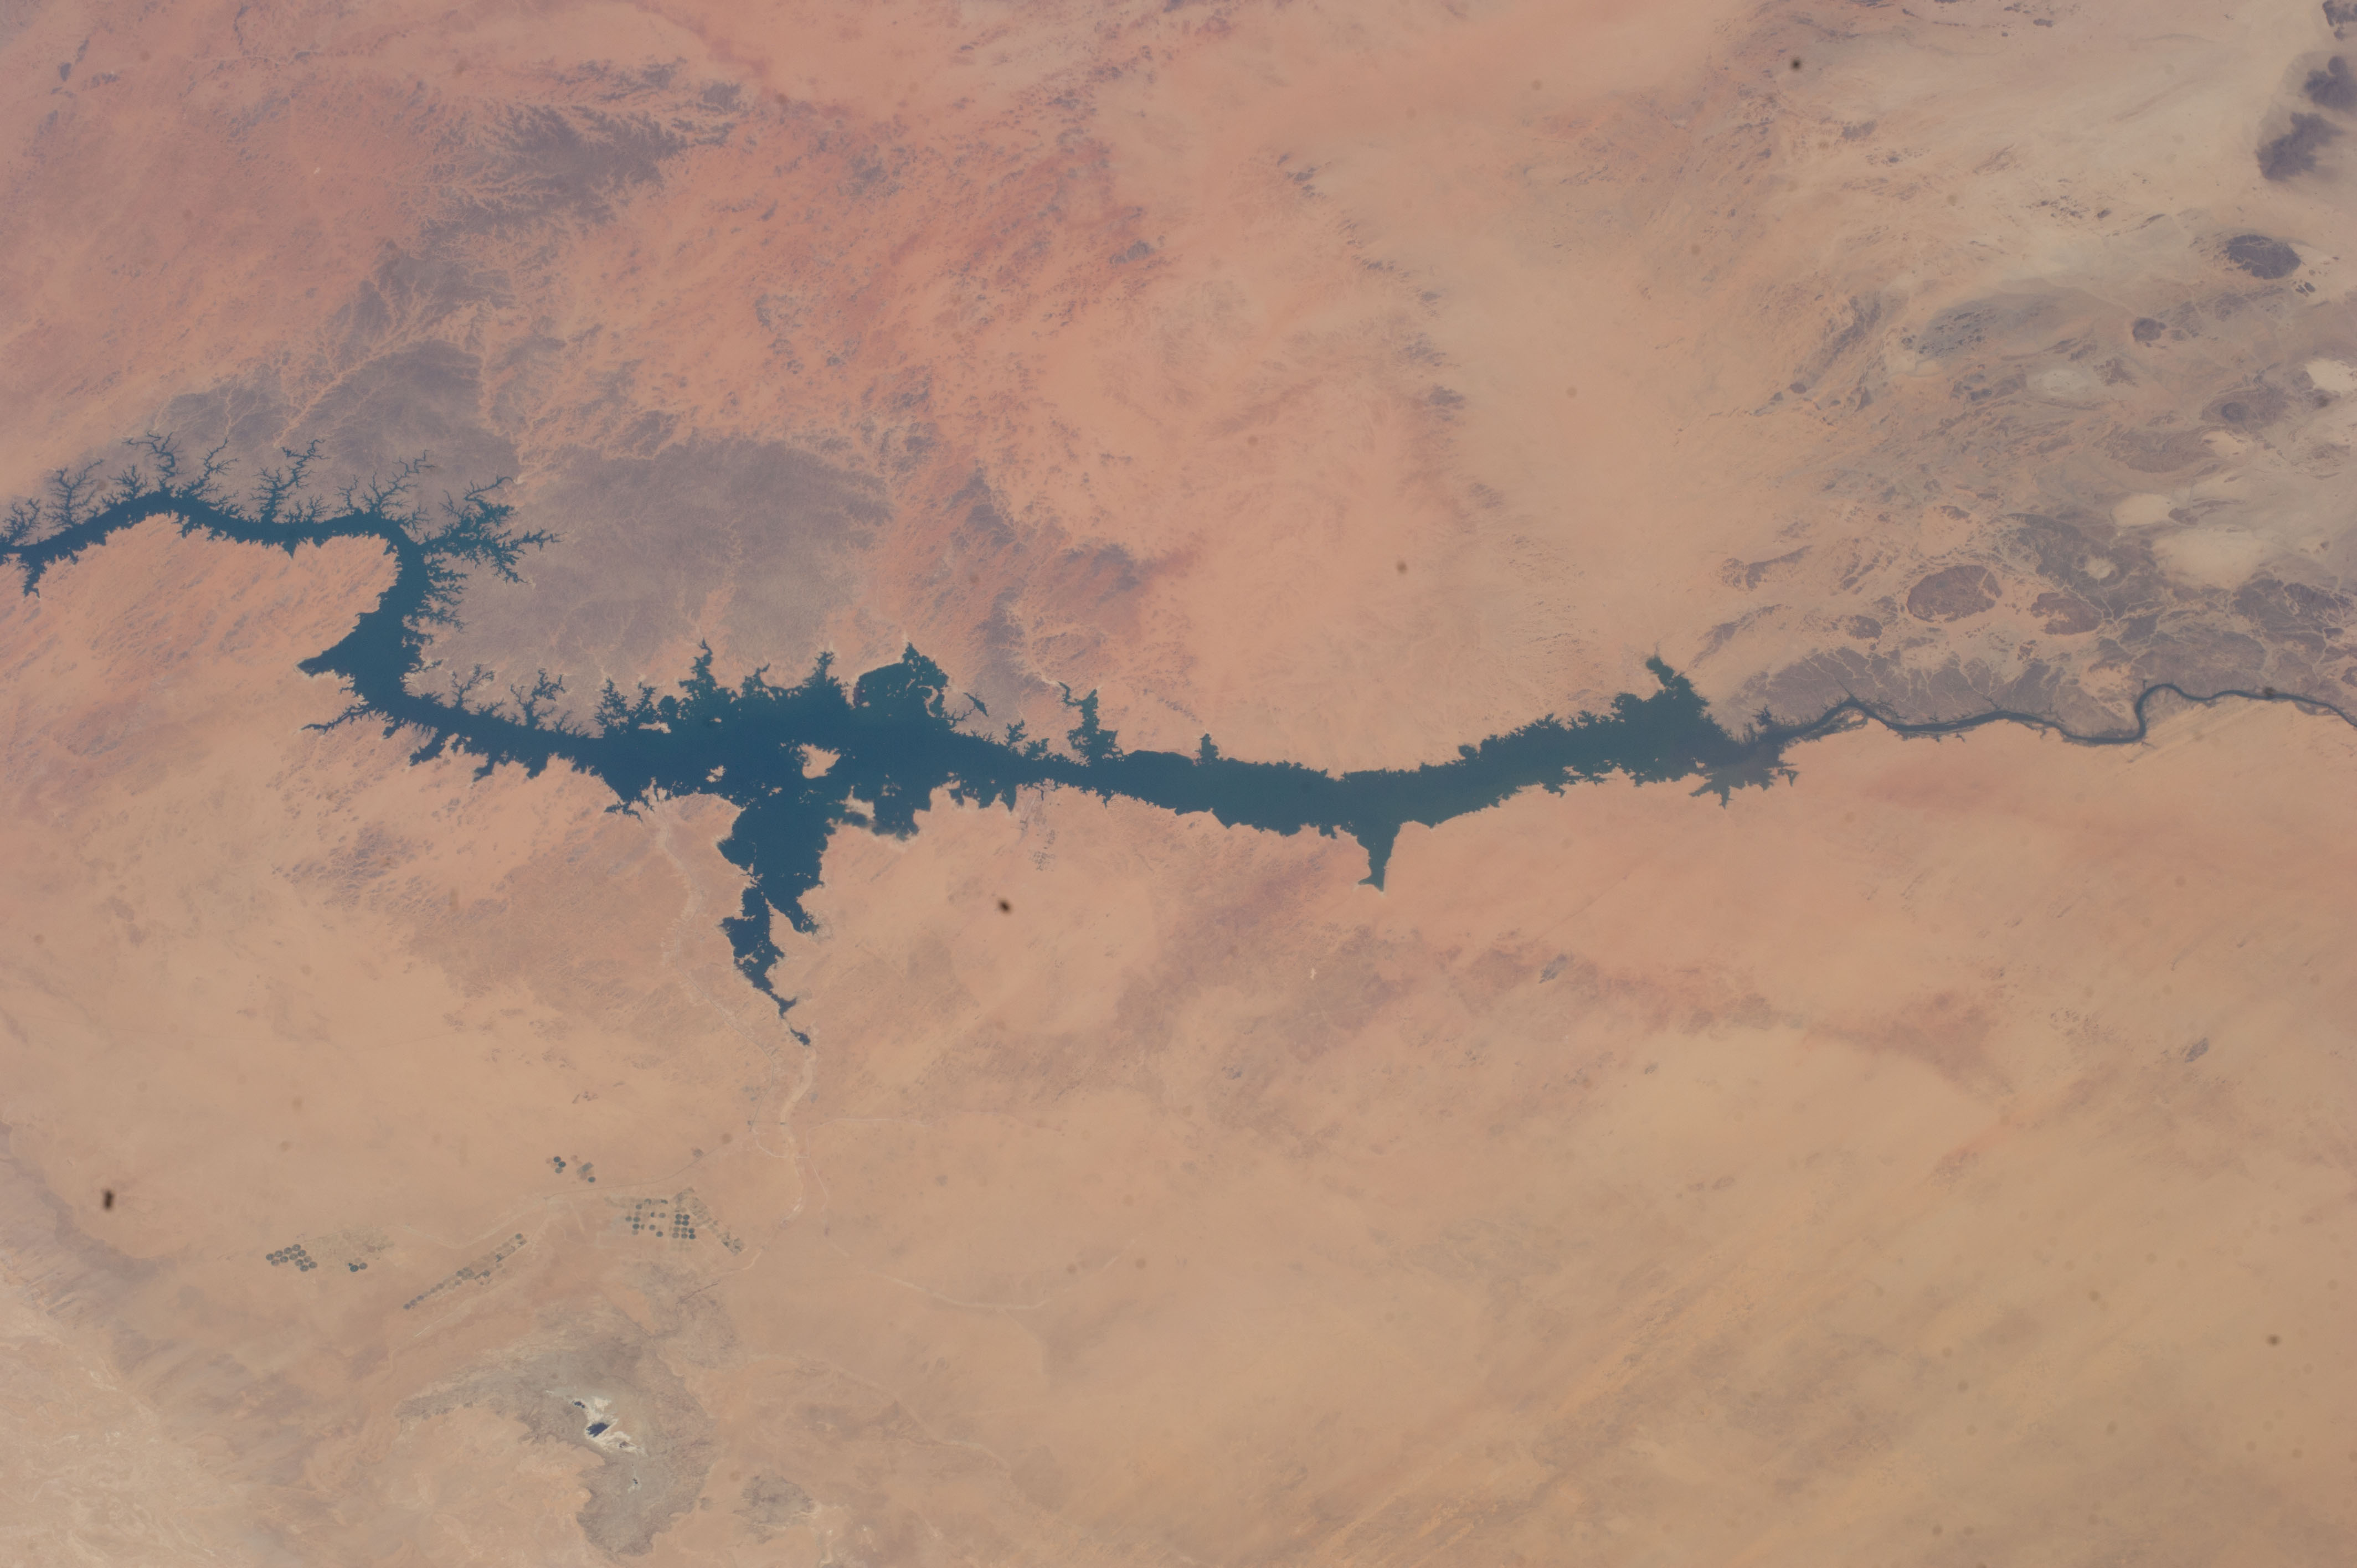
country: EGYPT
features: LAKE NASSER, DESERT, MOUNTAINS
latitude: 22.2
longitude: 31.5
